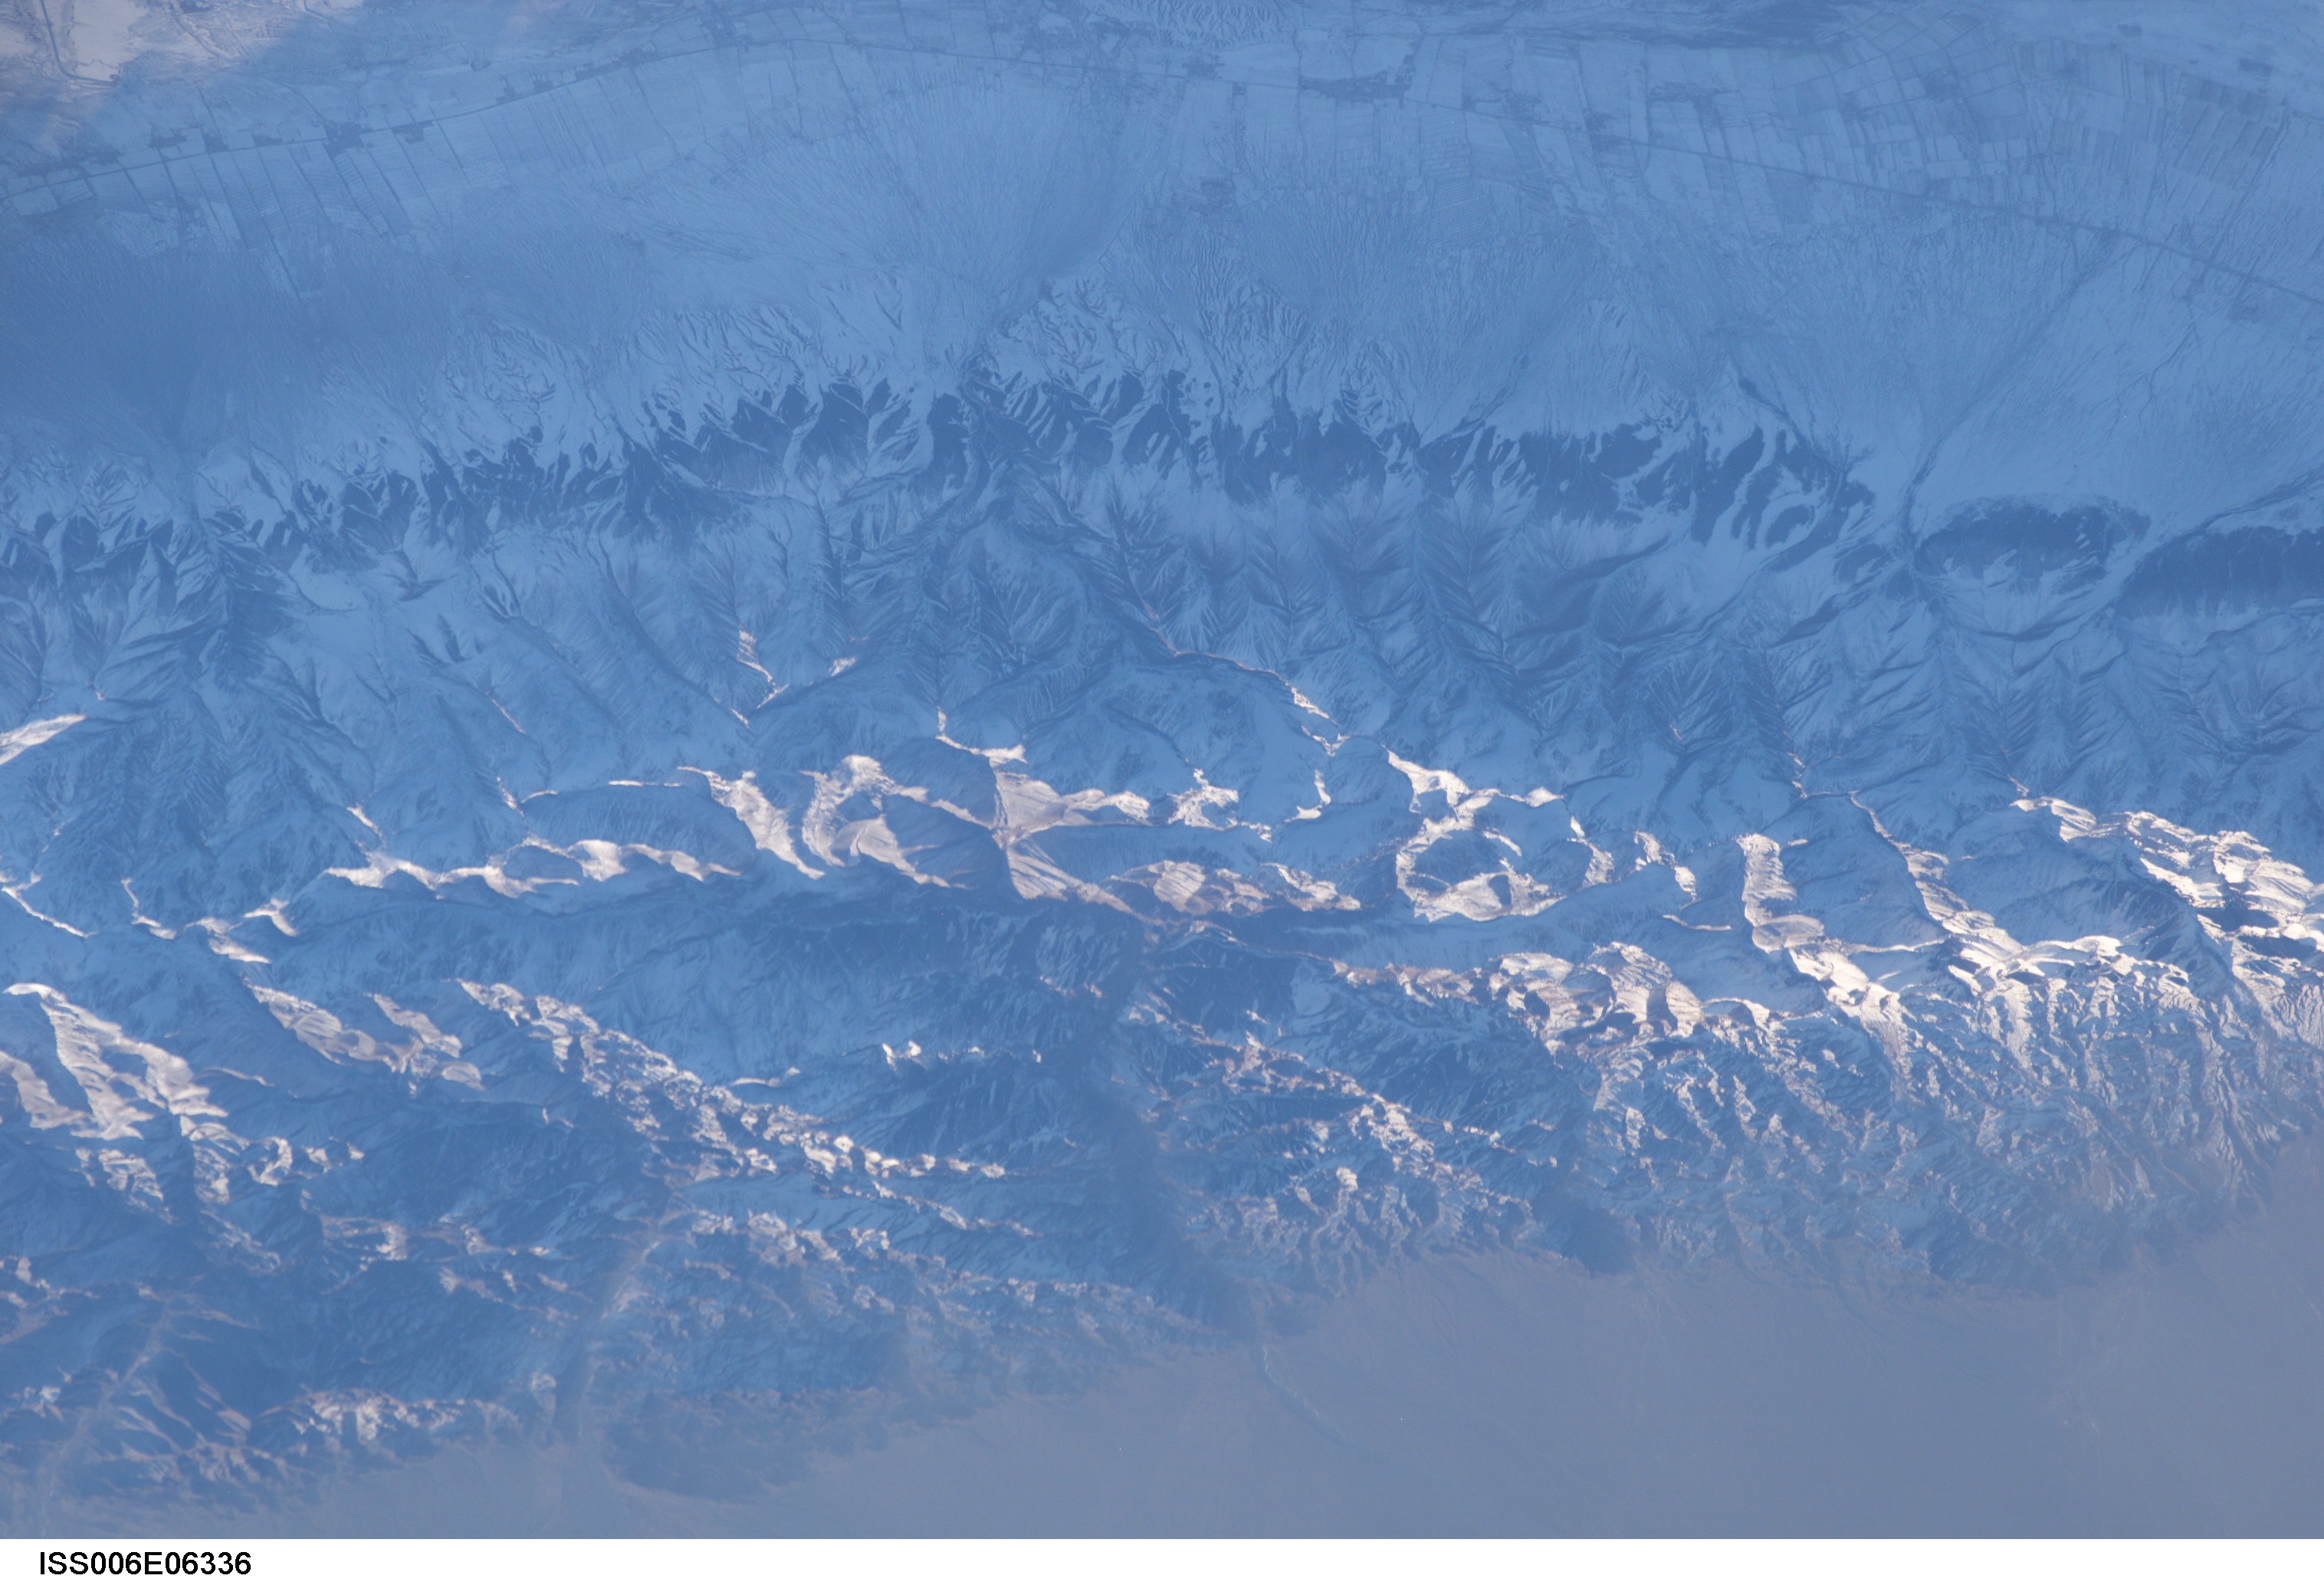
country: CHINA
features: BOGDA MTS., AGR., ROADS, SNOW
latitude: 44.0
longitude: 88.5
